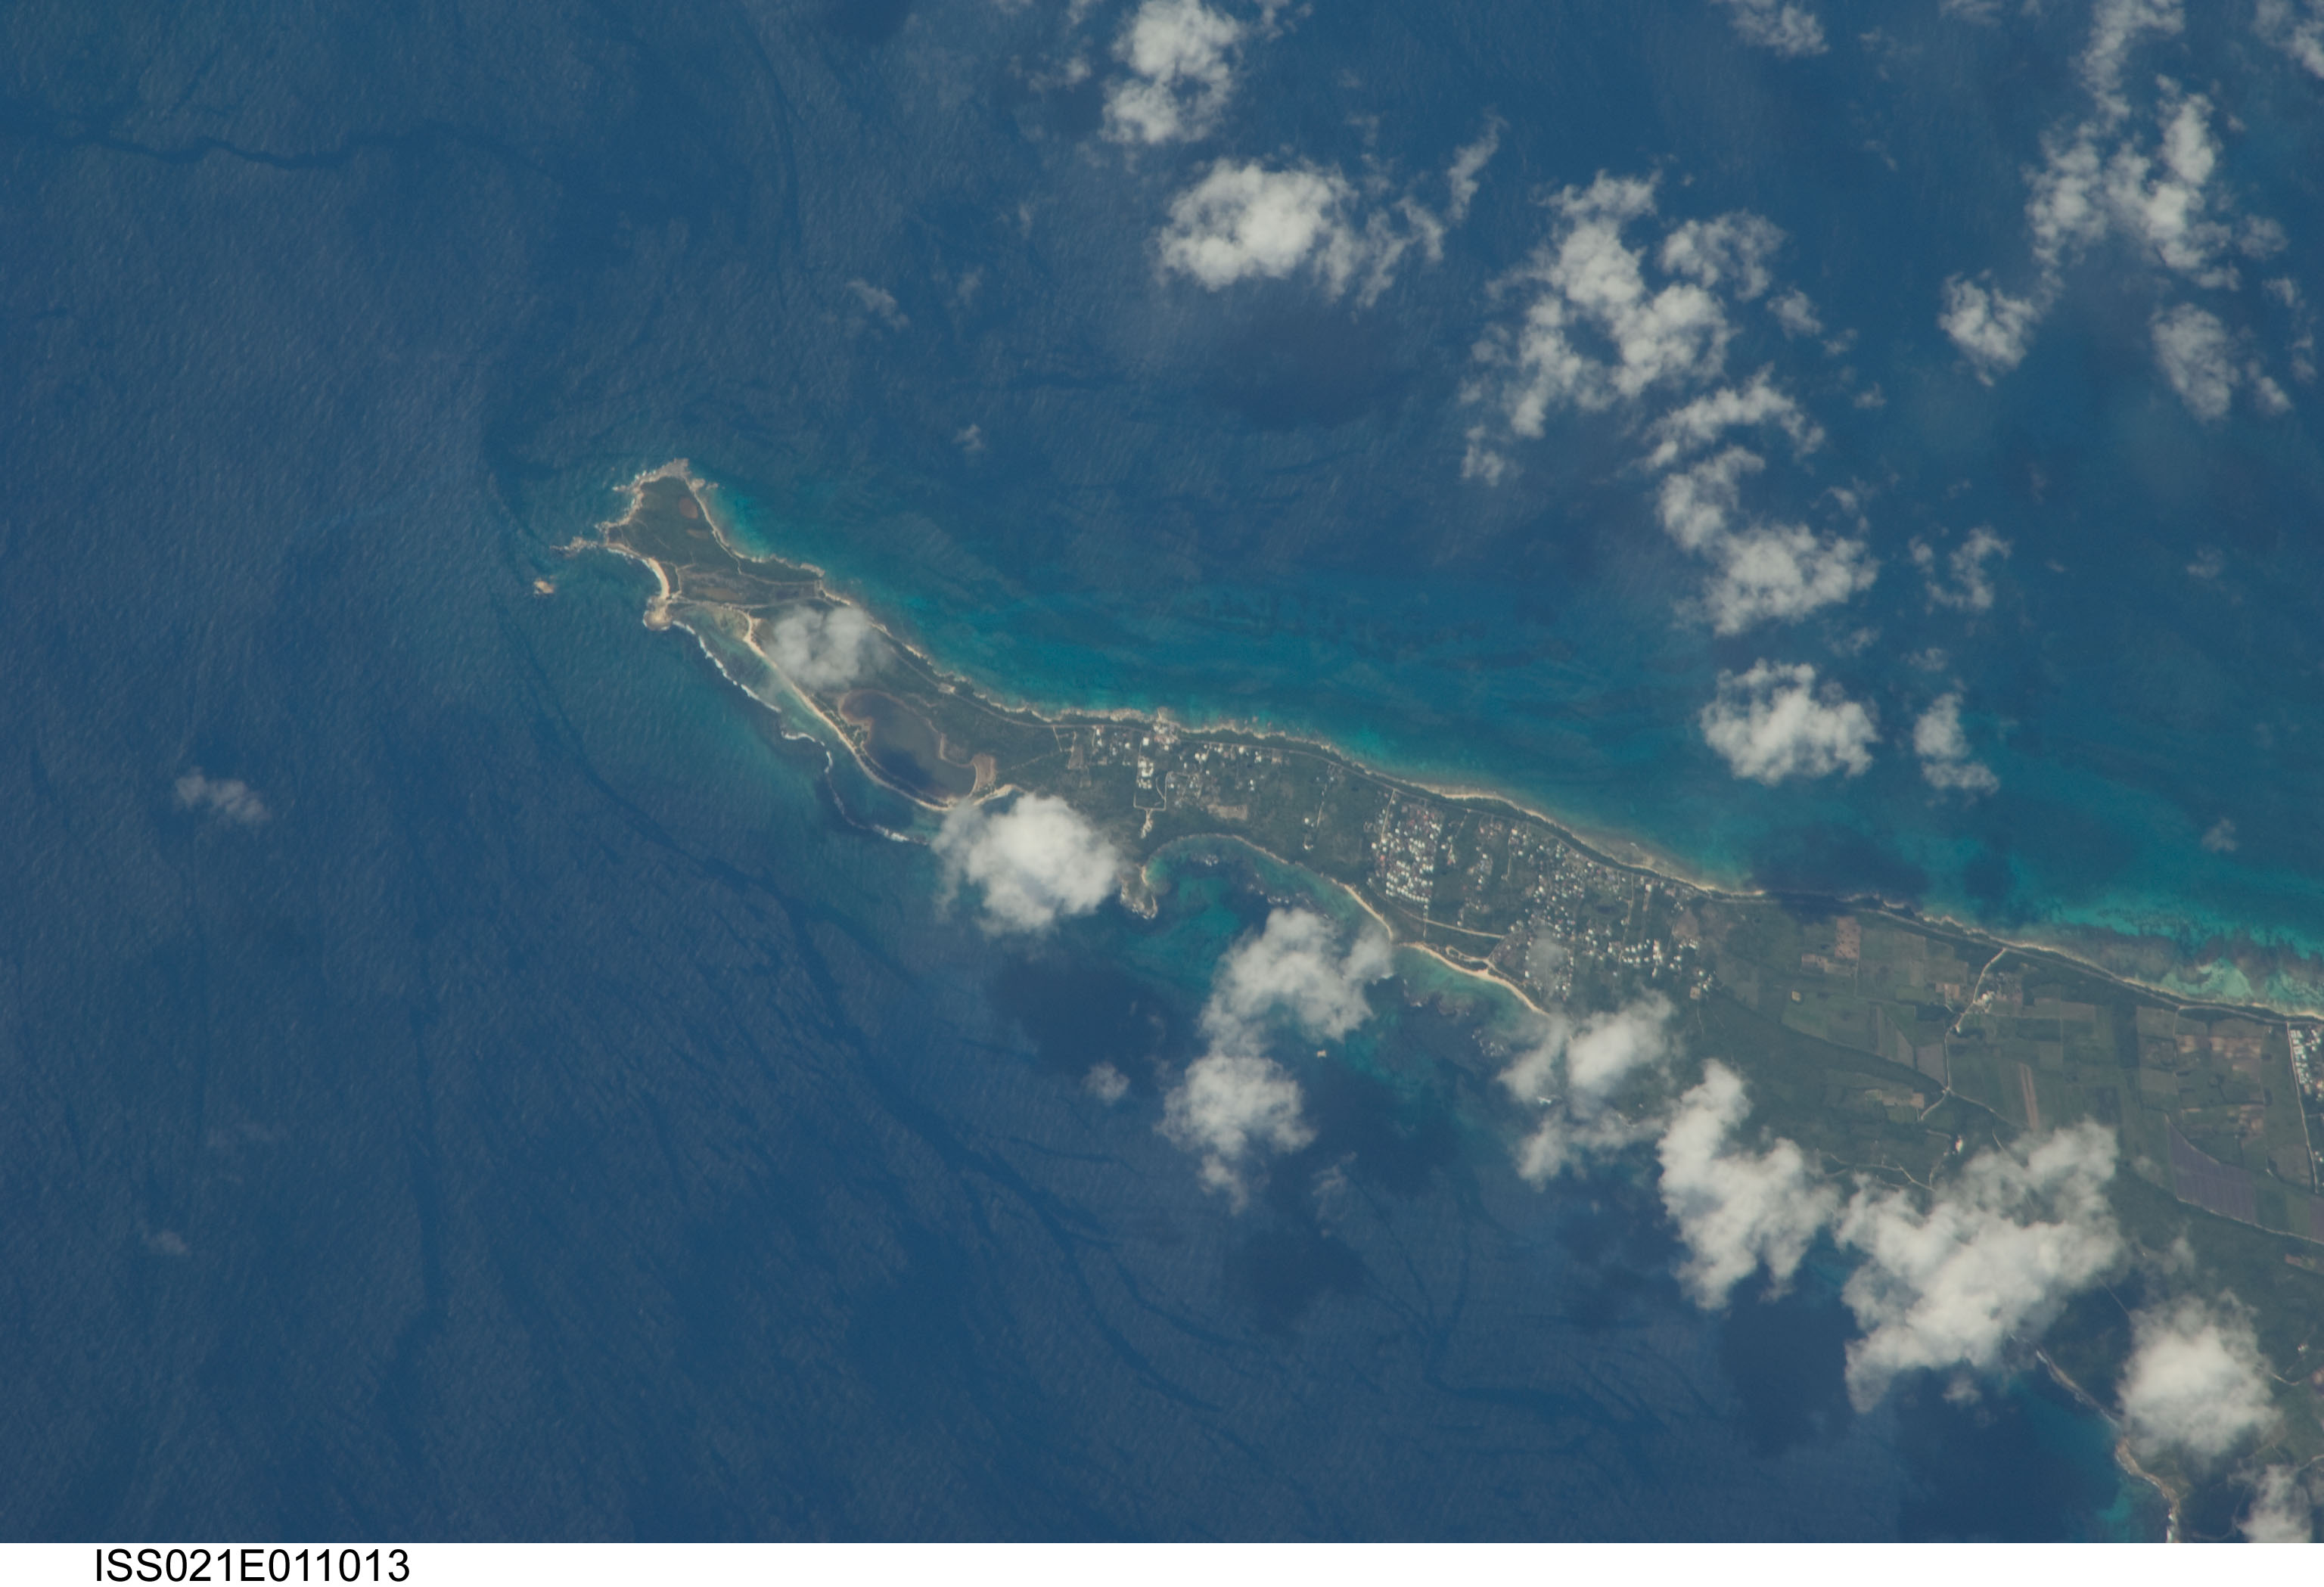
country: LESSER ANTILLES
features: GUADELOUPE, POINTE DES CHATEAUX
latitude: 16.3
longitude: -61.2
